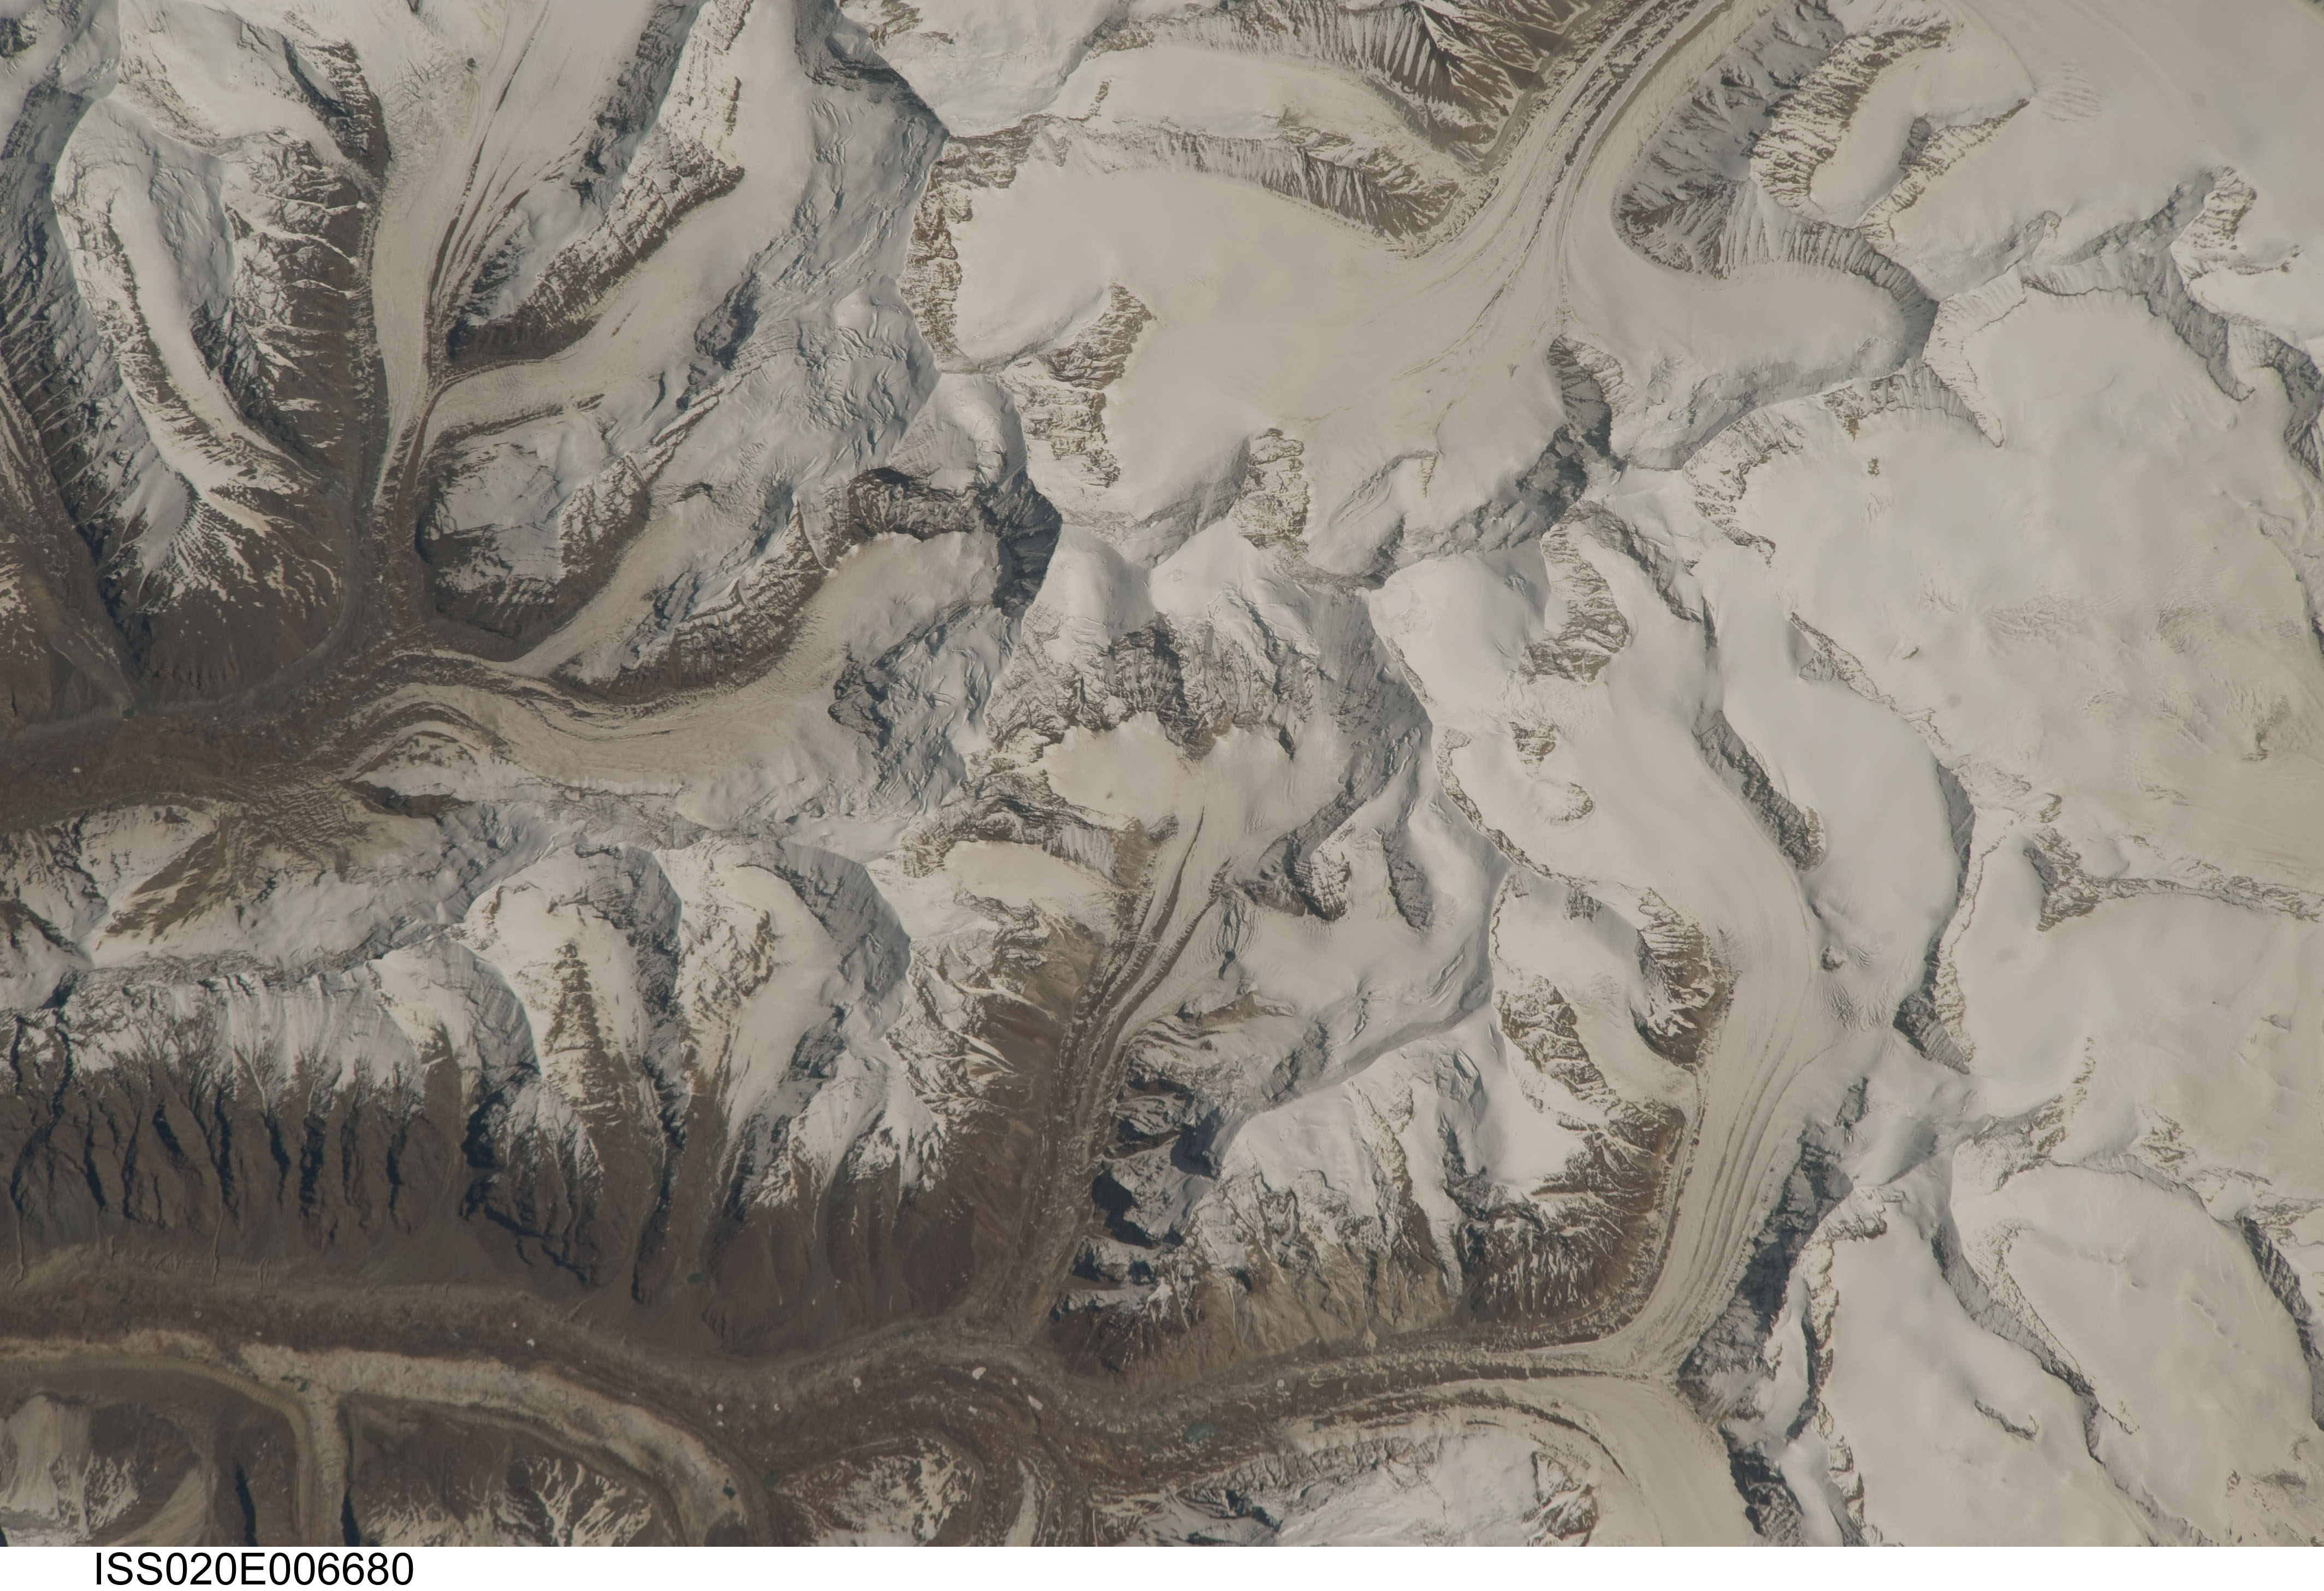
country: INDIA
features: VALLEY GLACIERS, SNOW, BADRINATH PEAKS AREA
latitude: 30.9
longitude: 79.2
